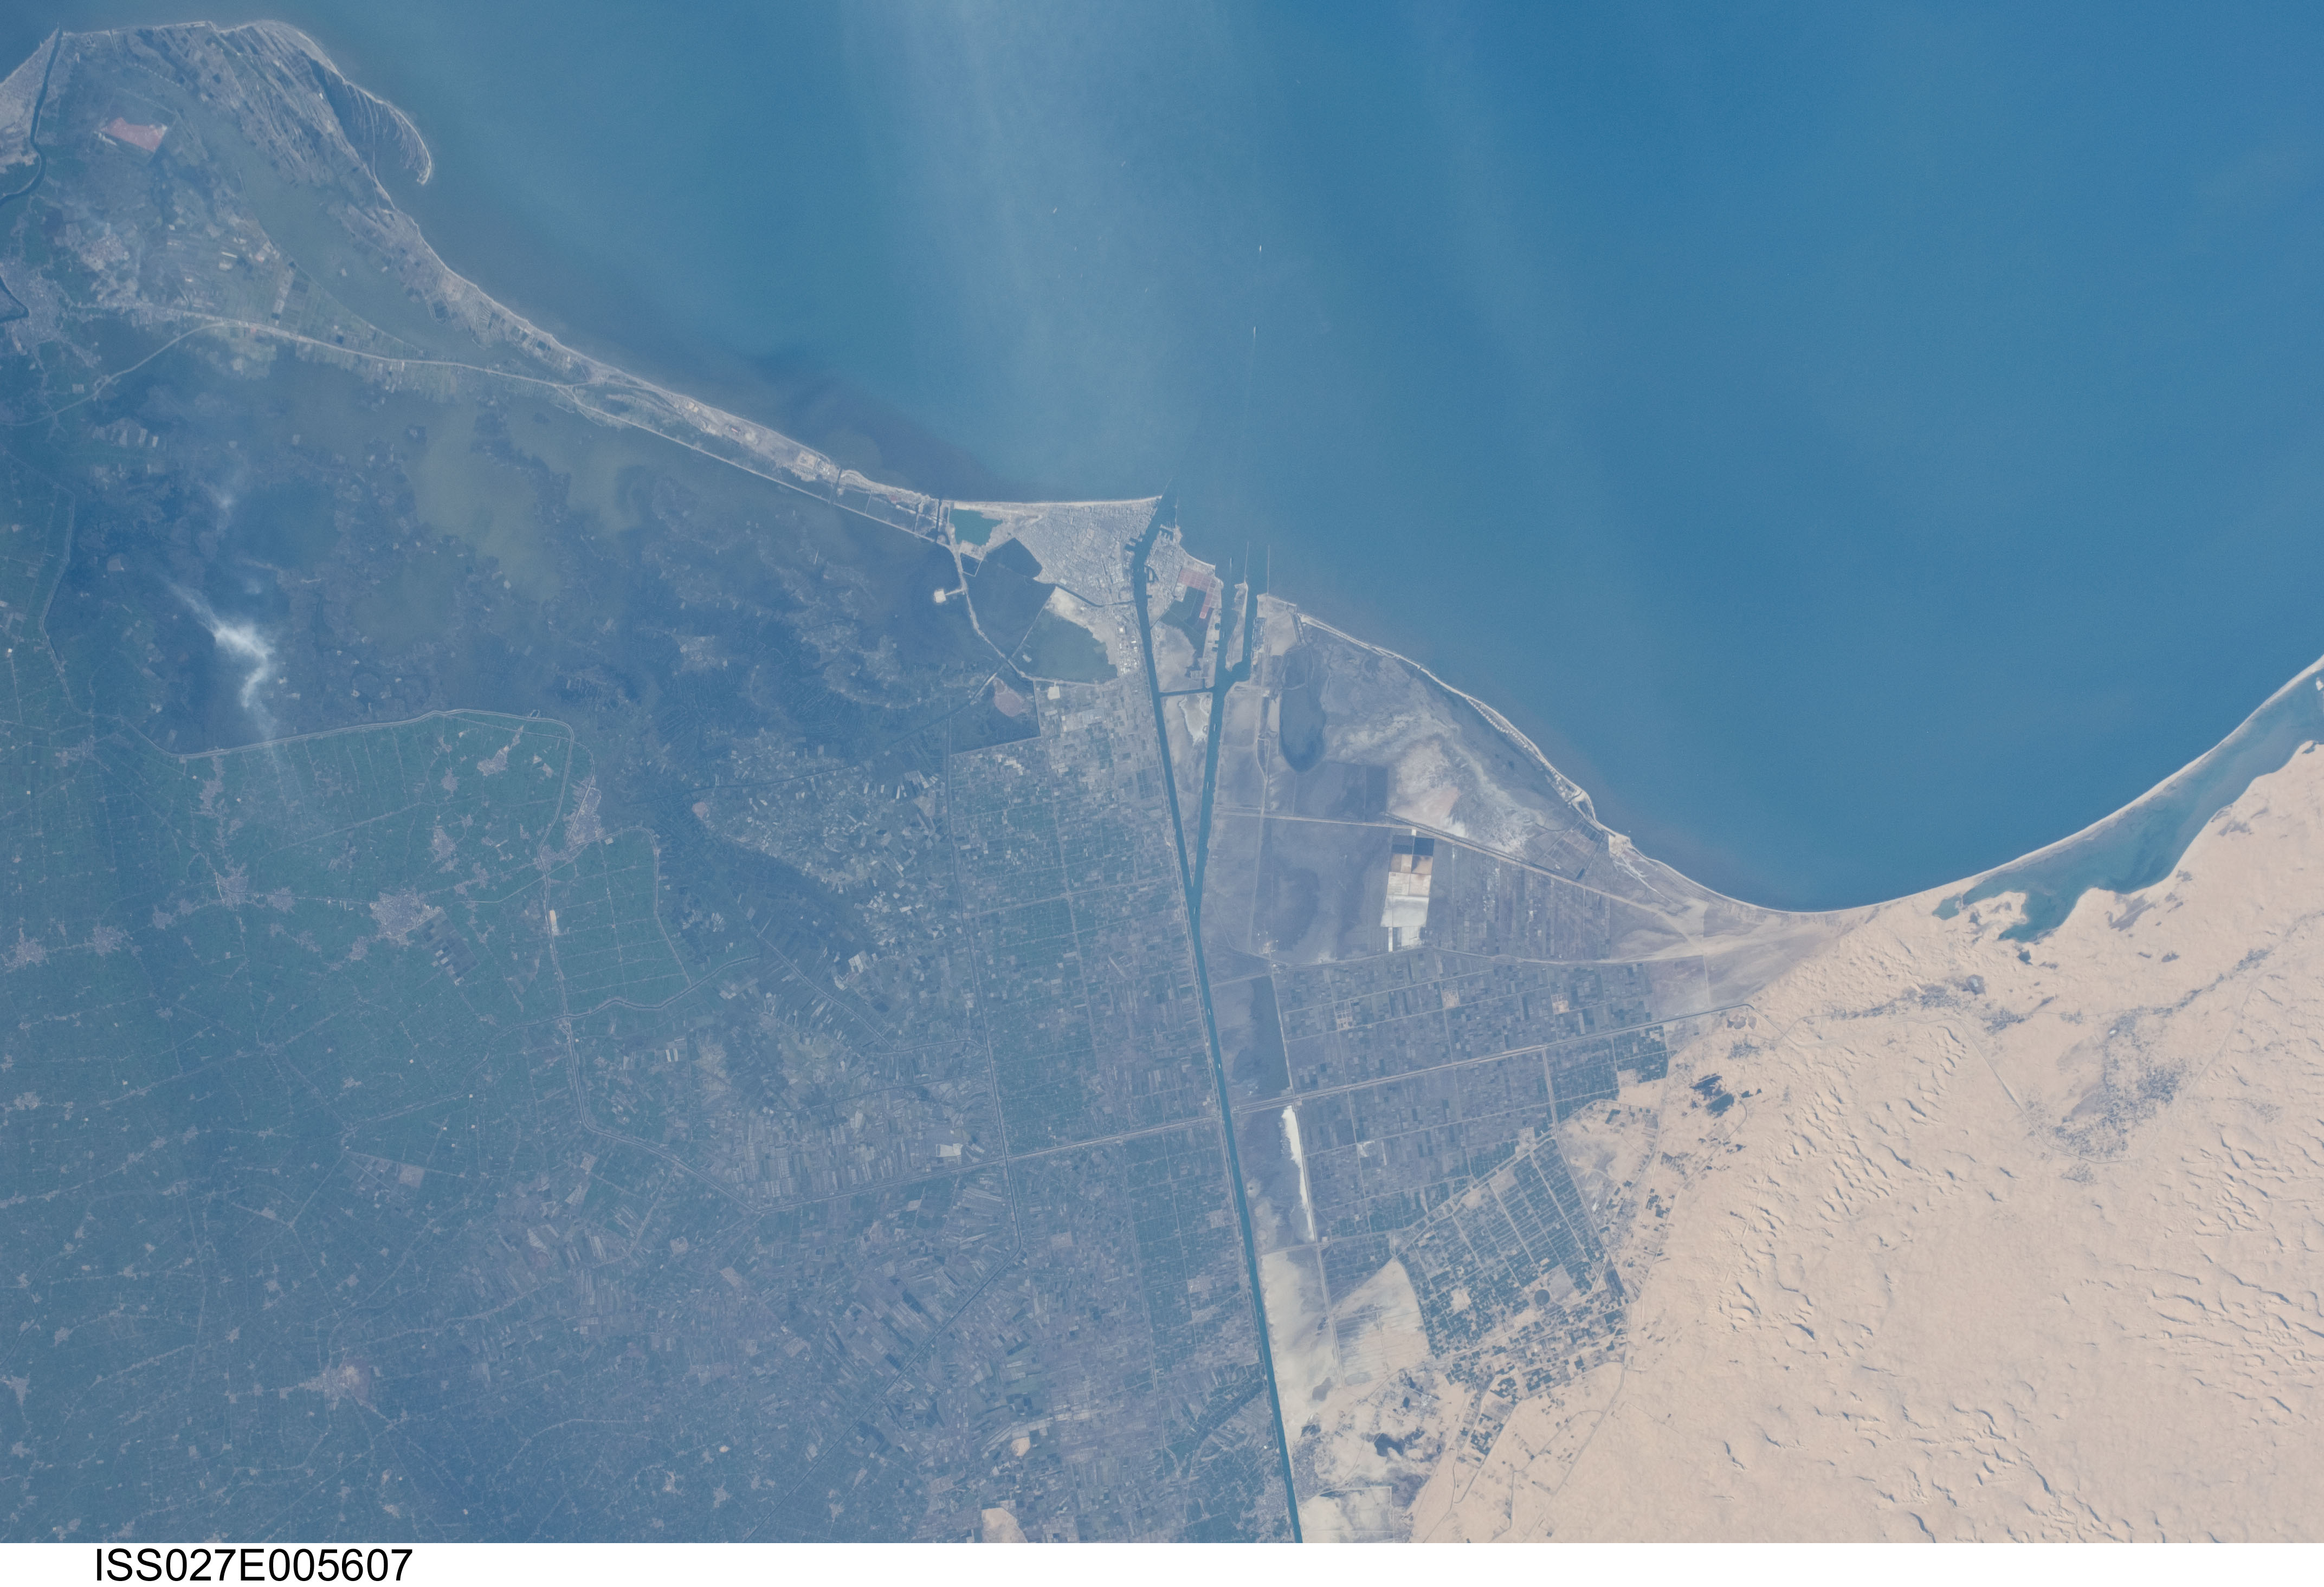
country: EGYPT
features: PORT SAID, SUEZ CANAL
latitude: 31.0
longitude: 32.5
